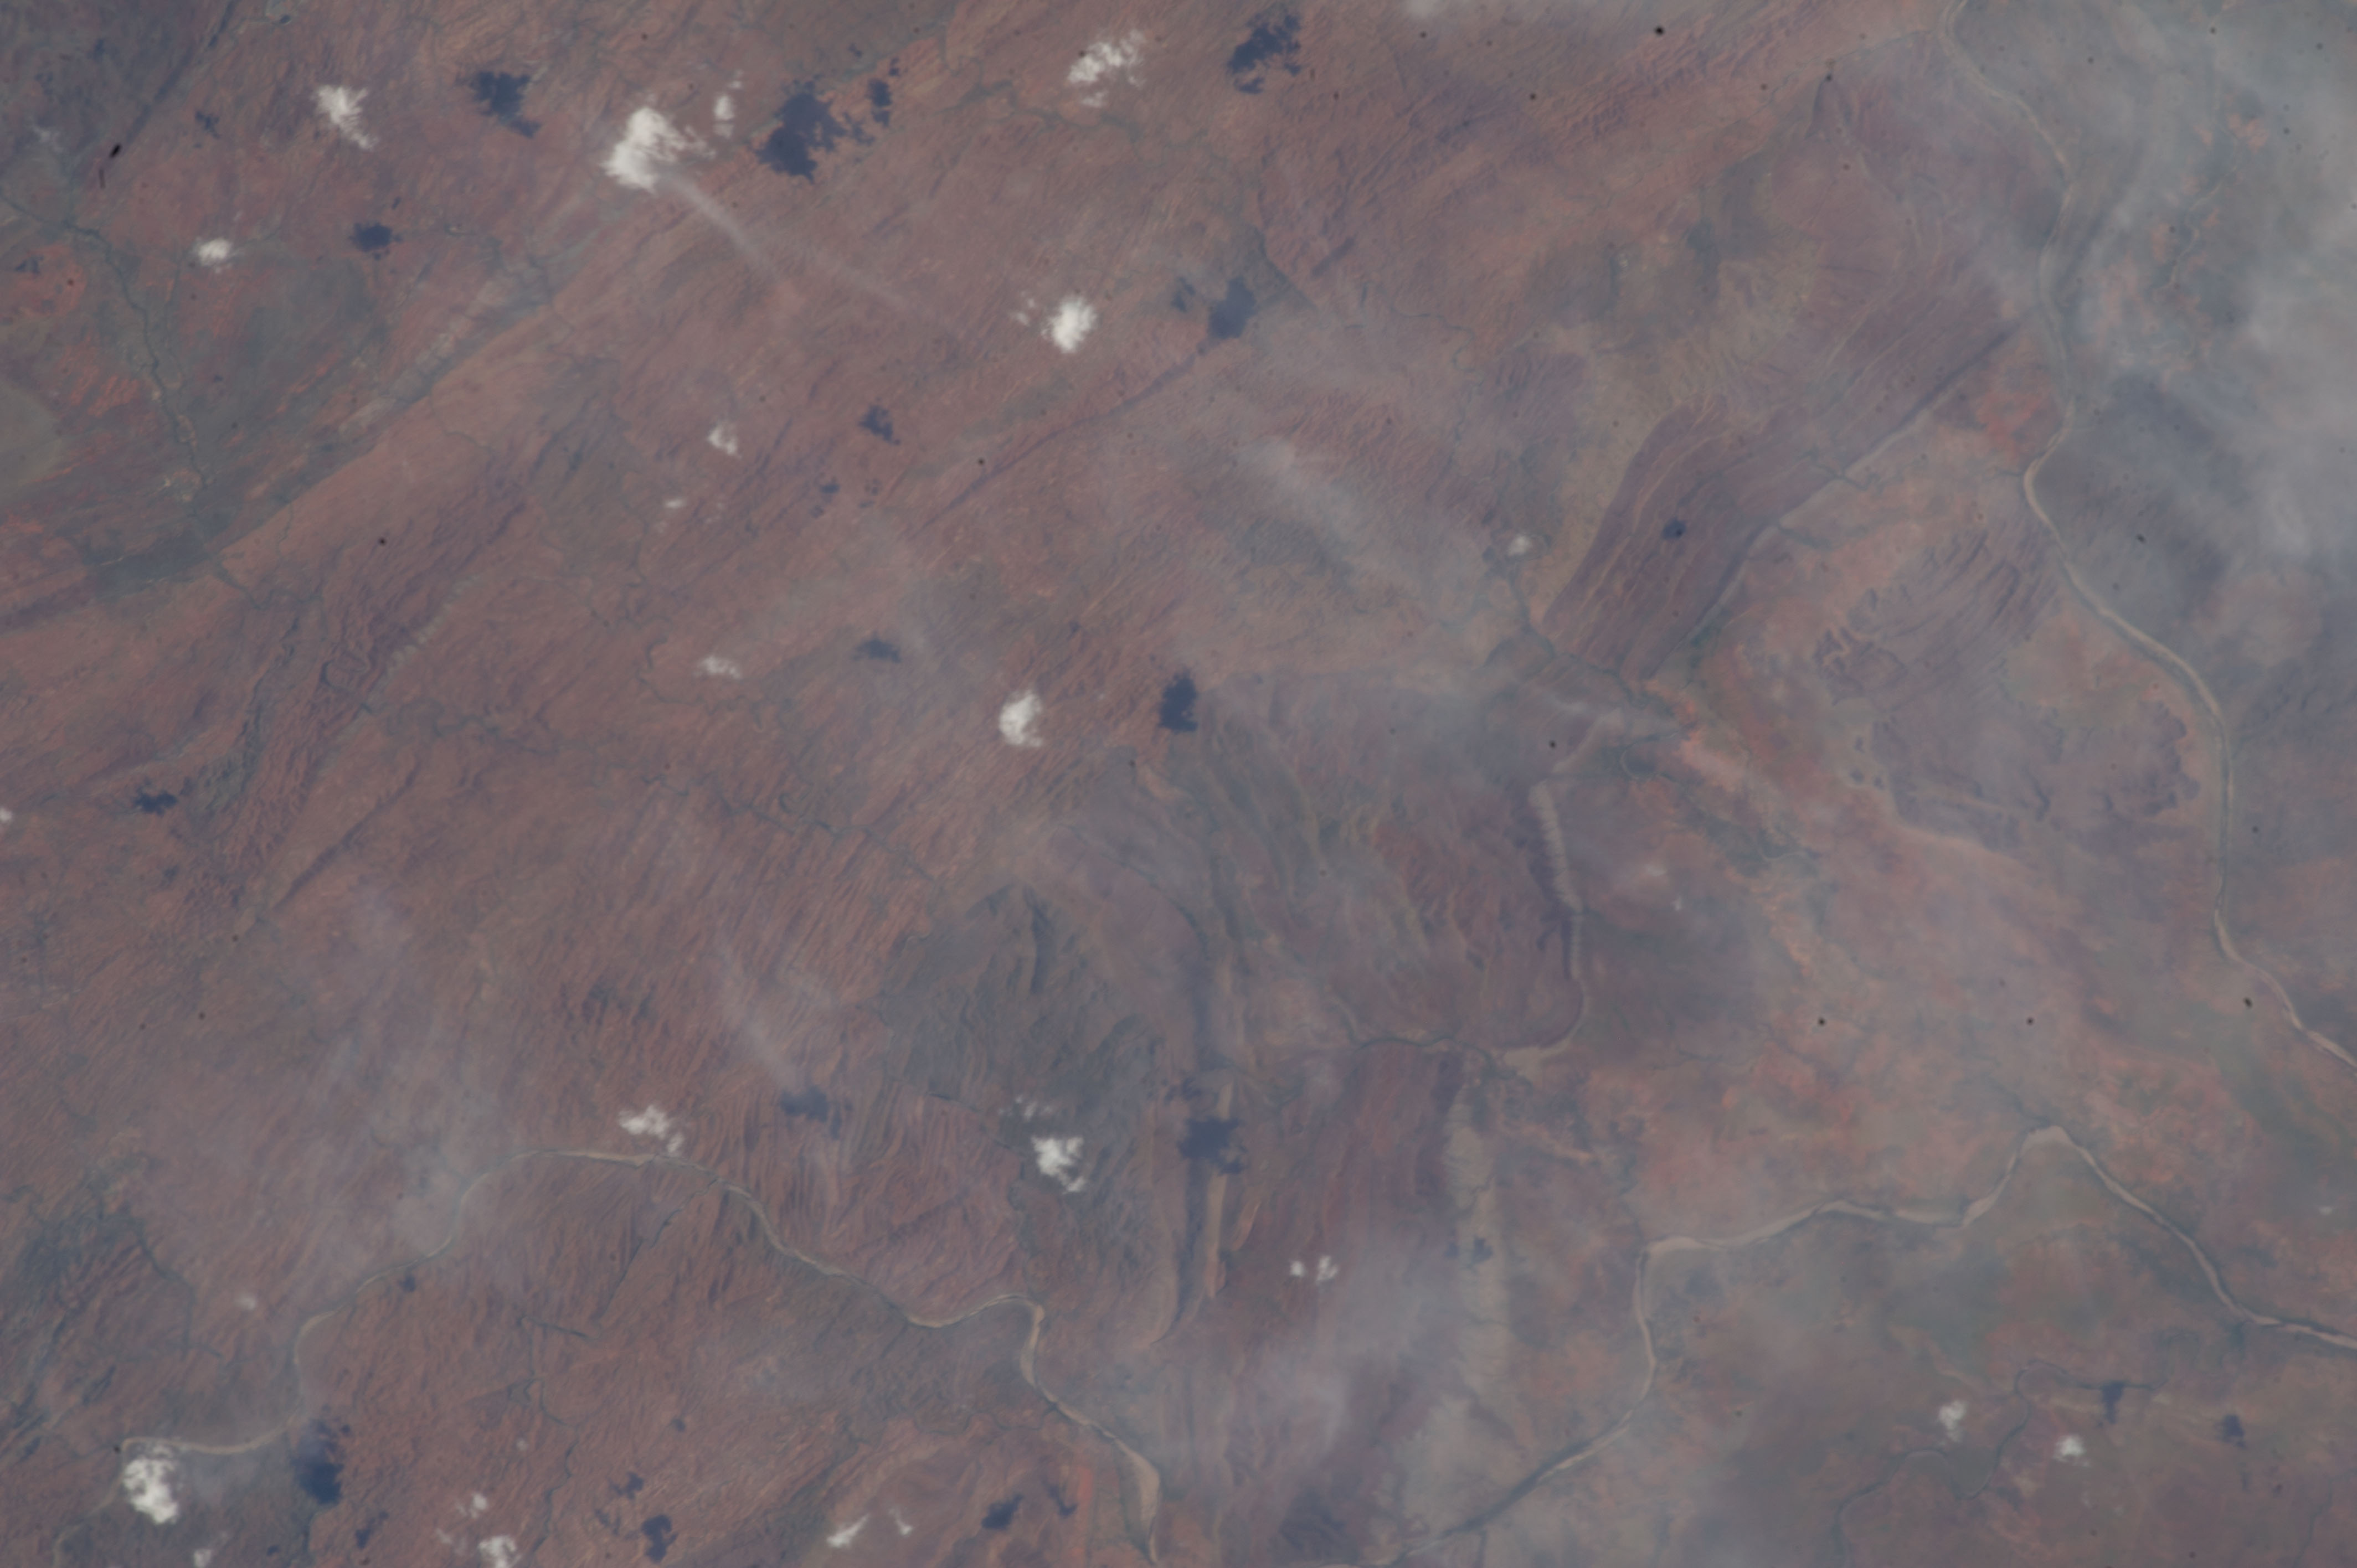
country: AUSTRALIA-WA
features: PANTON RIVER, ORD RIVER, RIDGES, DISSECTED PLATEAU, RAVINES
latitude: -17.5
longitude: 128.0
